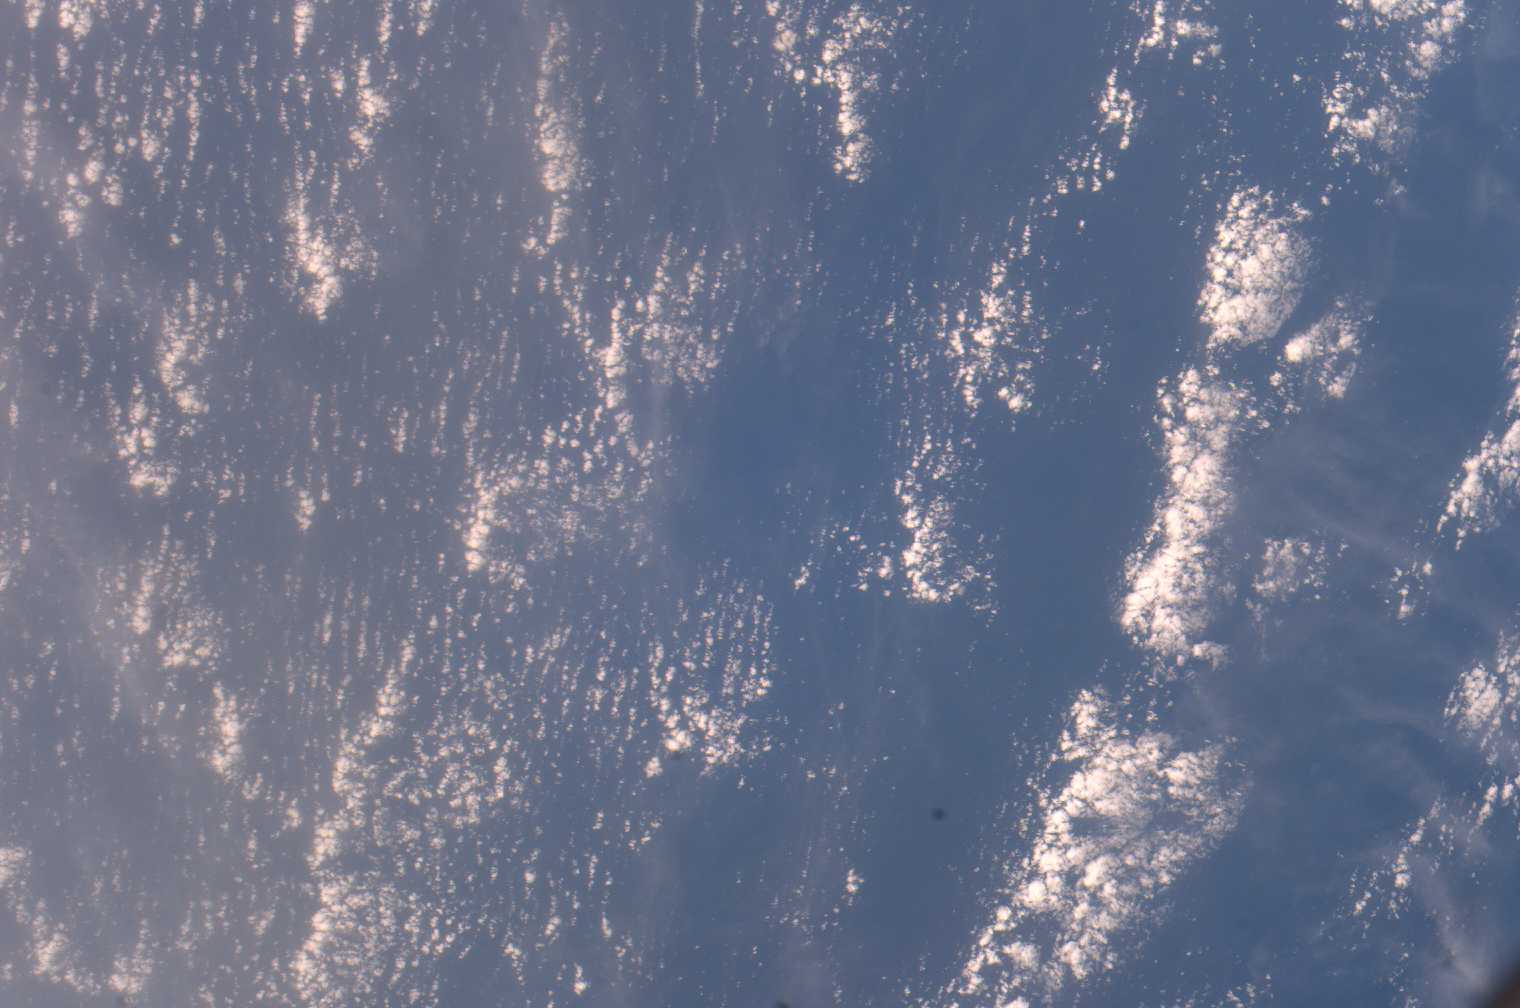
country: ATLANTIC OCEAN
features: CLOUD FIELD
